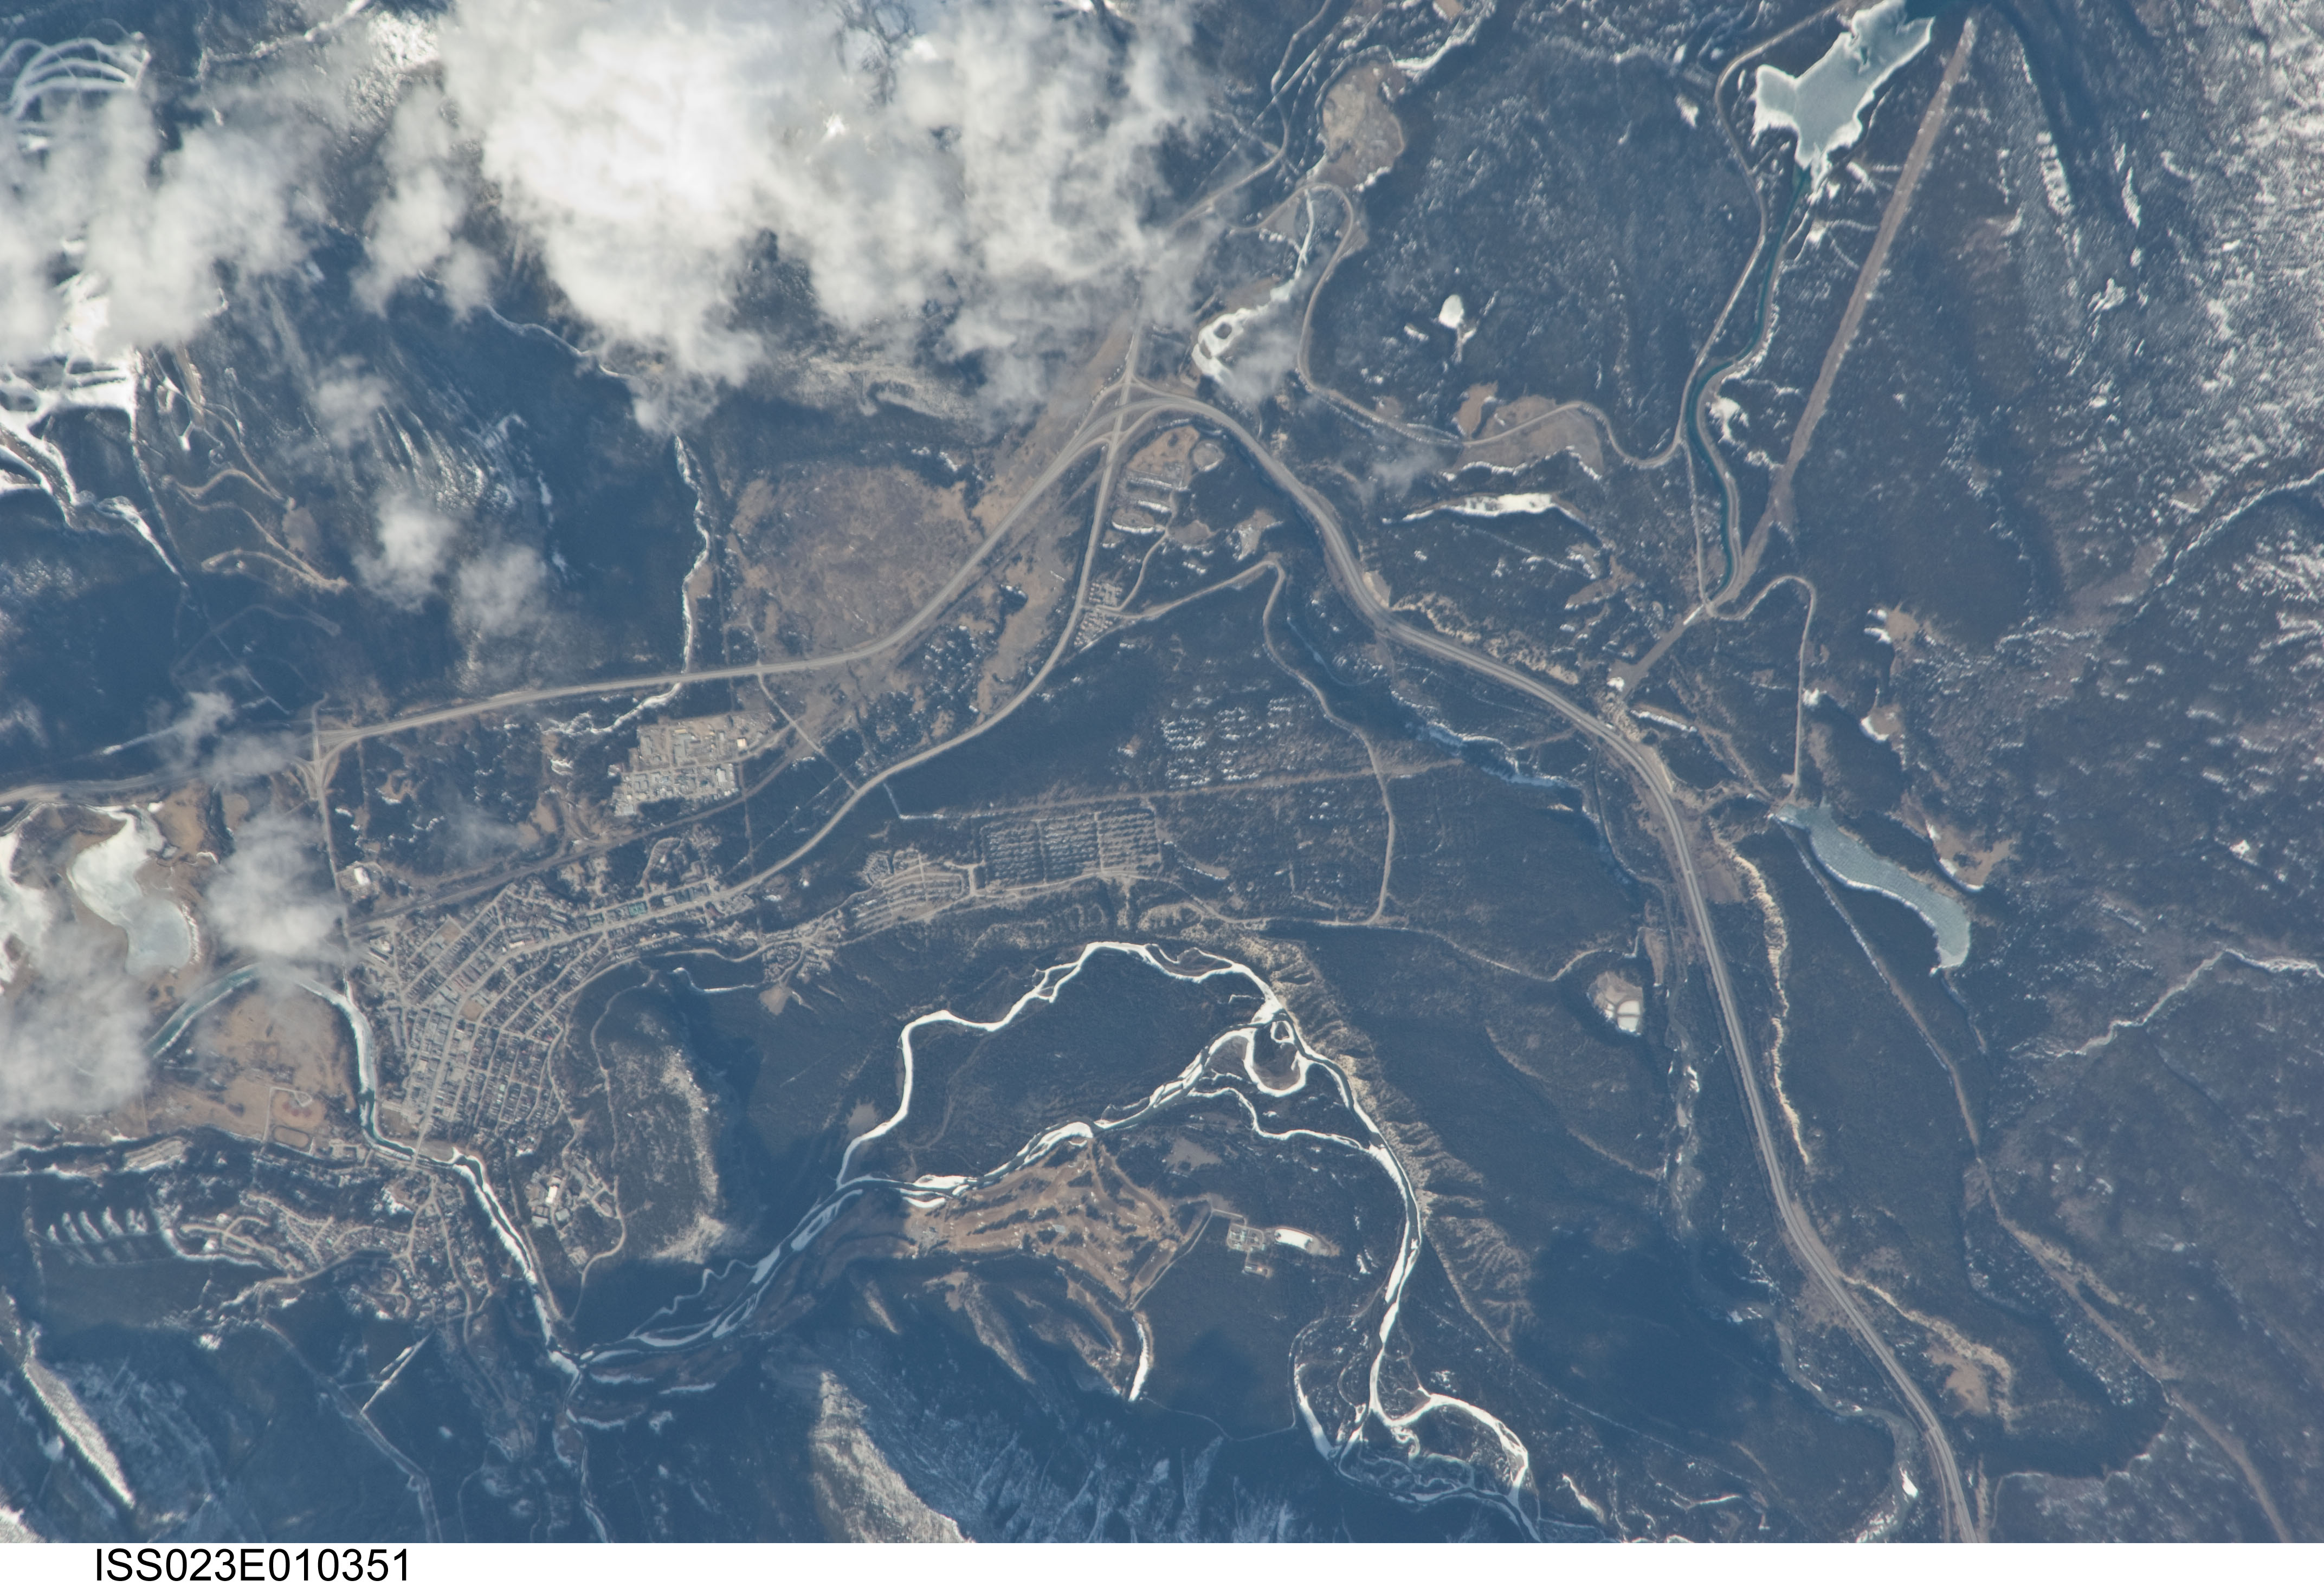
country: CANADA-A
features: BANFF, BOW R., ROCKY MTS., ROADS, FOR.
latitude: 51.2
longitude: -115.5
